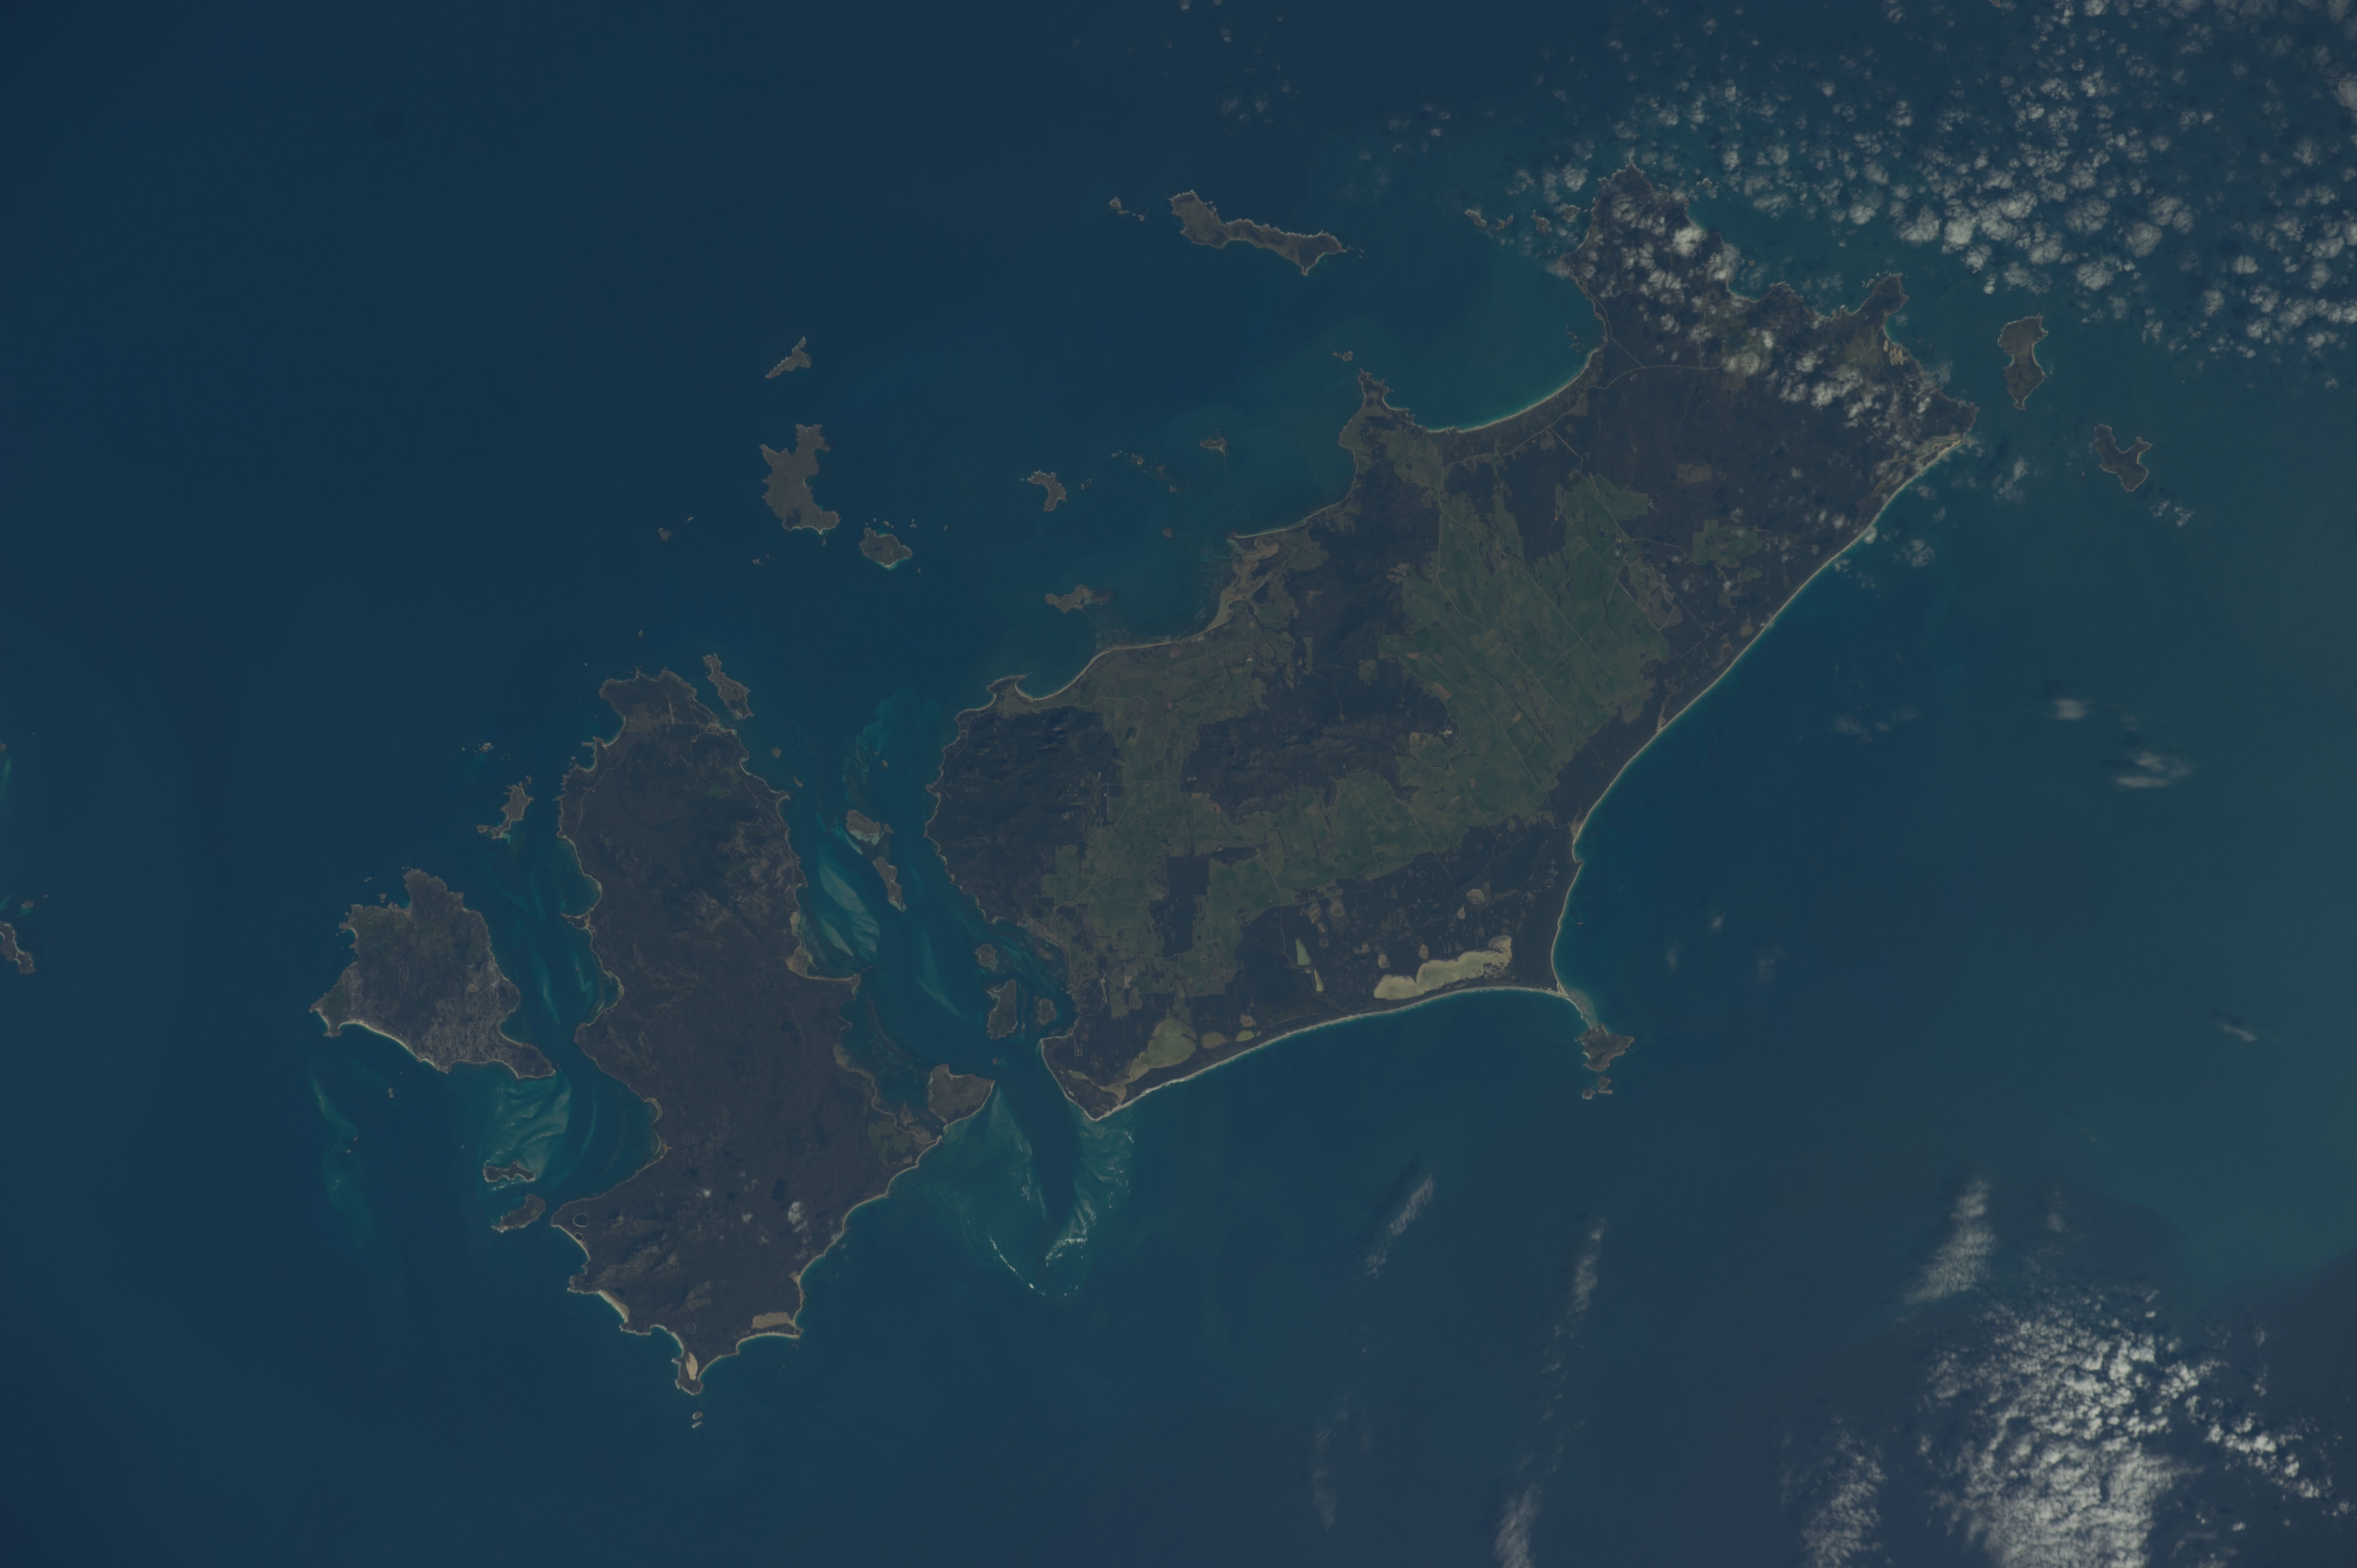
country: AUSTRALIA-T
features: FURNEAUX GROUP, BASS STRAIT, FLINDERS I., CAPE BARREN I., CLARKE I.
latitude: -40.1
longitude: 148.3
